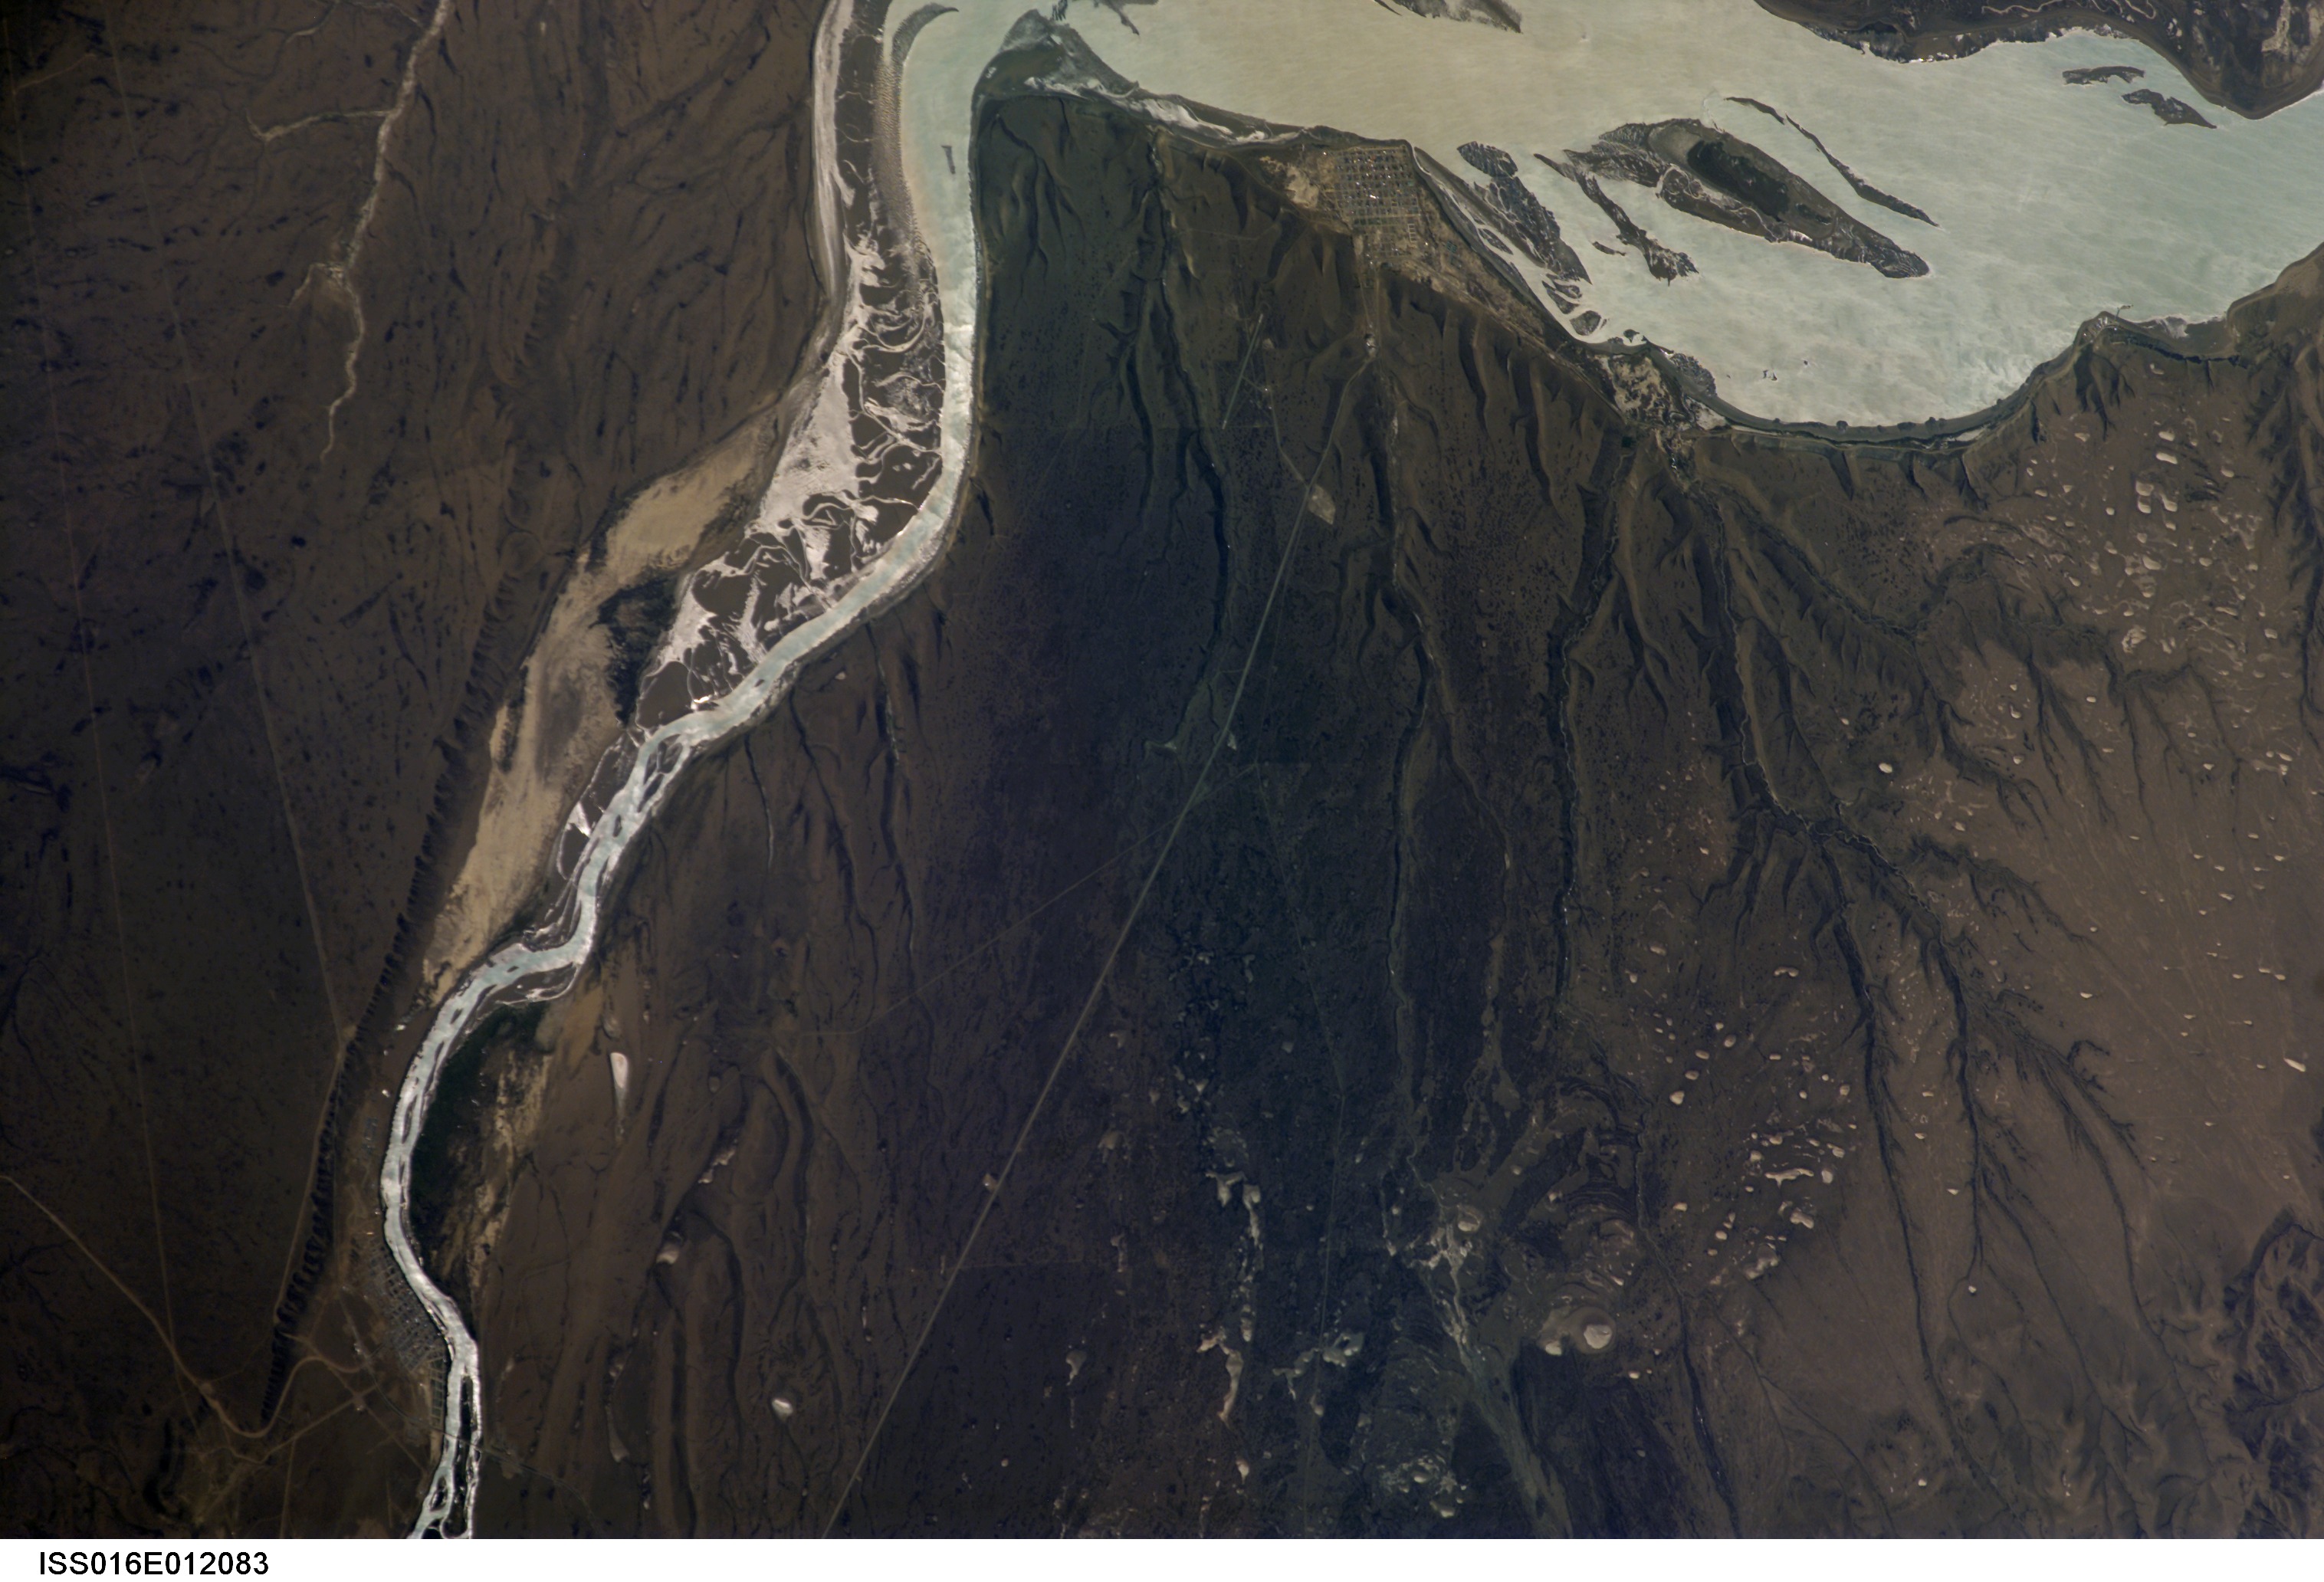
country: ARGENTINA
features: SUNGLINT,PUERTO SANTA CRUZ,SANTA CRUZ RIVER
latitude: -50.0
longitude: -68.7
